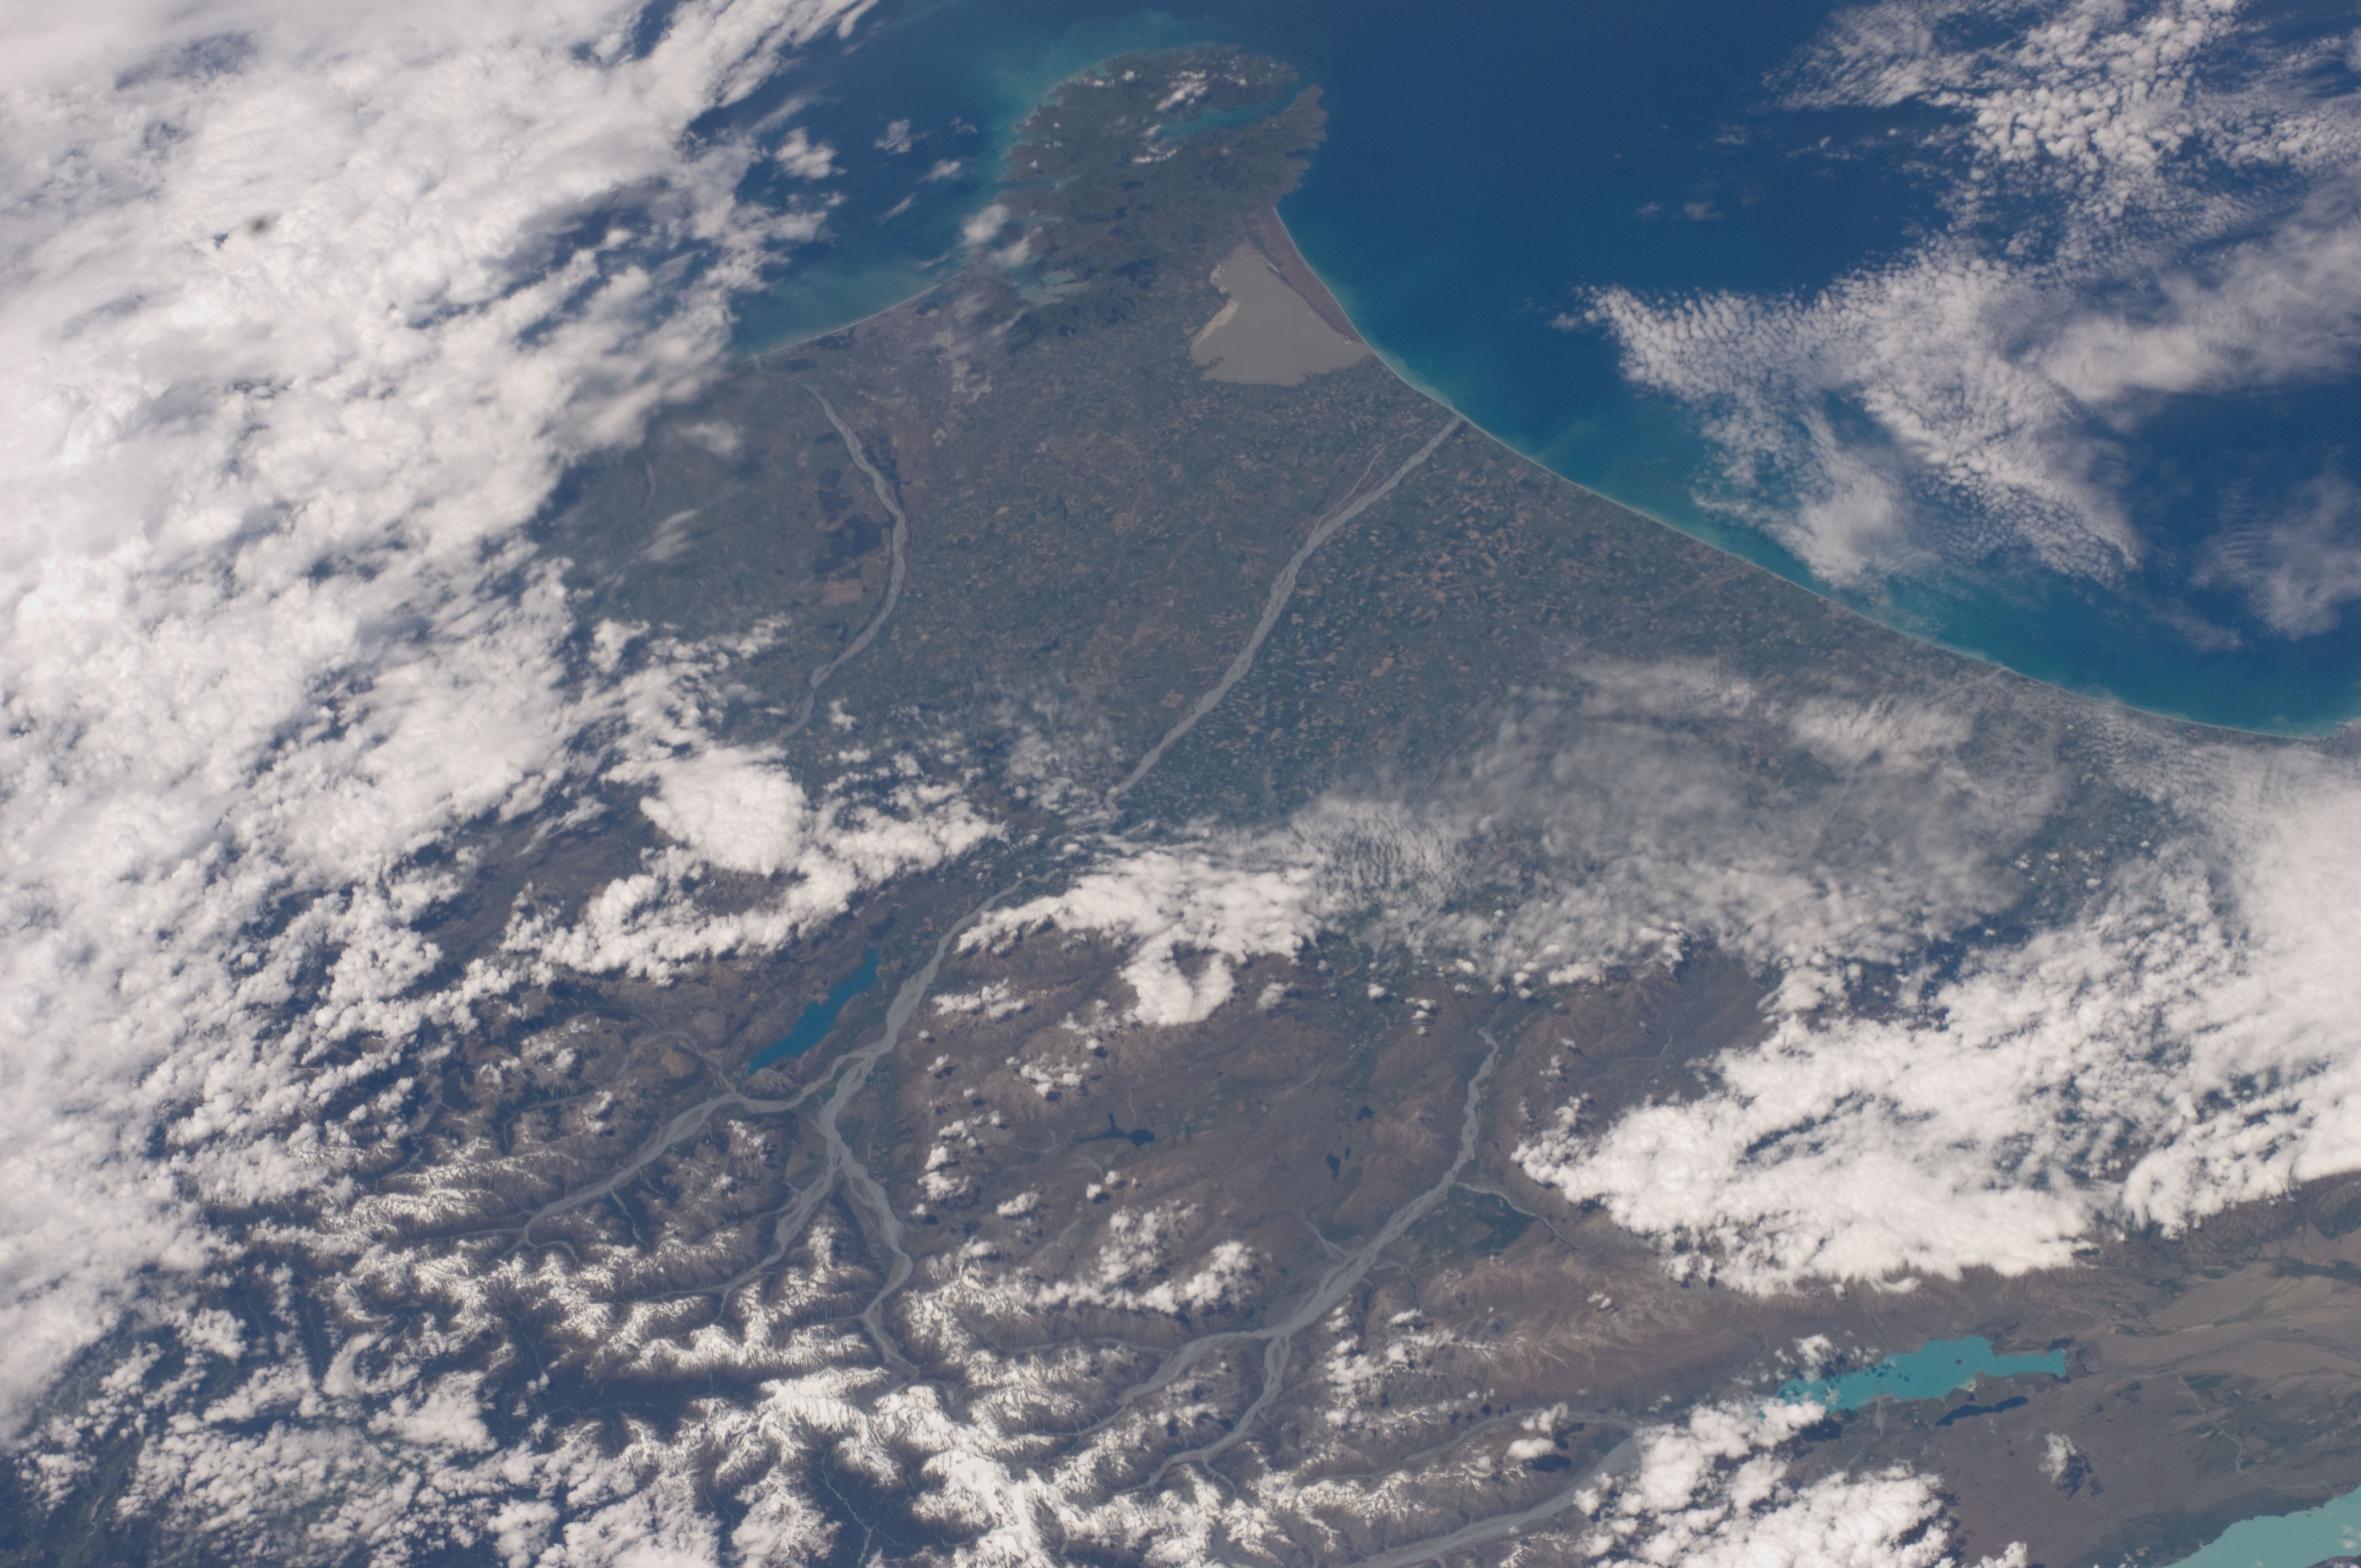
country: NEW ZEALAND-SI
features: CANTERBURY BAY, CANTERBURY PLAIN, CHRISTCHURCH, RAKAIA RIVER VALLEY
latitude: -43.5
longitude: 171.5
